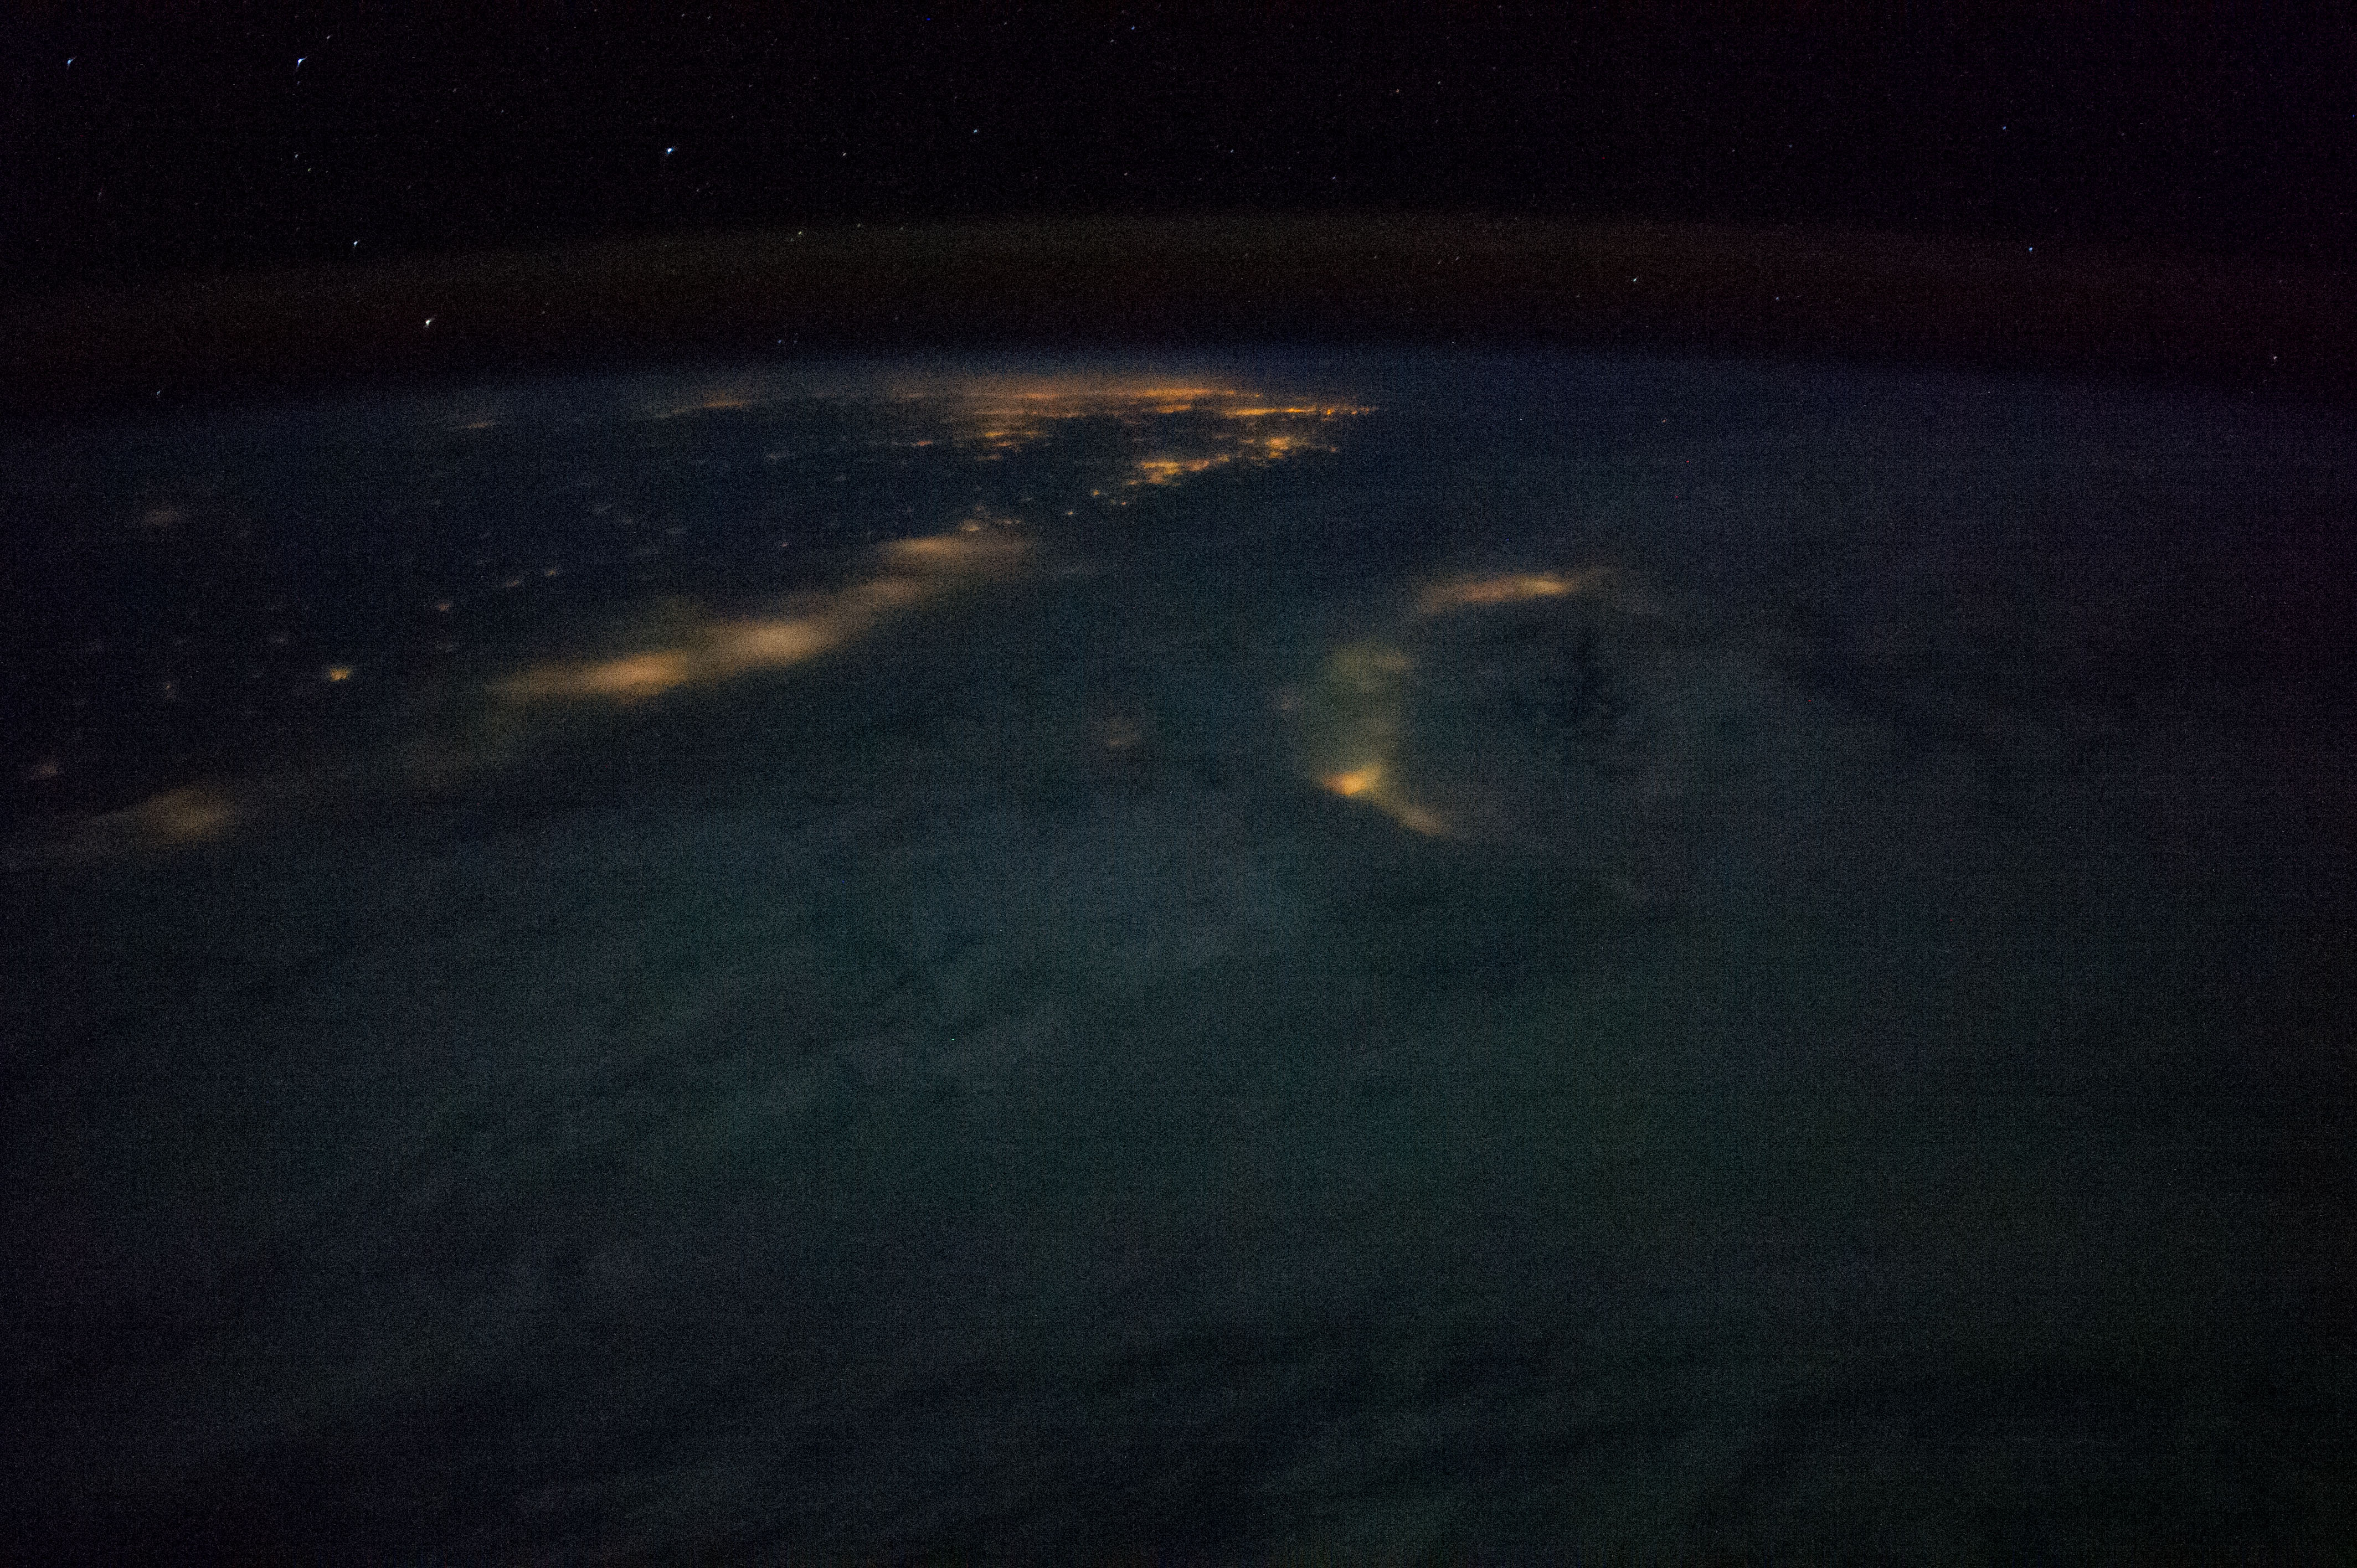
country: SOUTH CHINA SEA
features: SOUTH CHINA SEA, NIGHT, CLOUDS, EARTH LIMB, MAINLAND CHINA, TAIWAN
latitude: 22.9
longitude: 119.3
